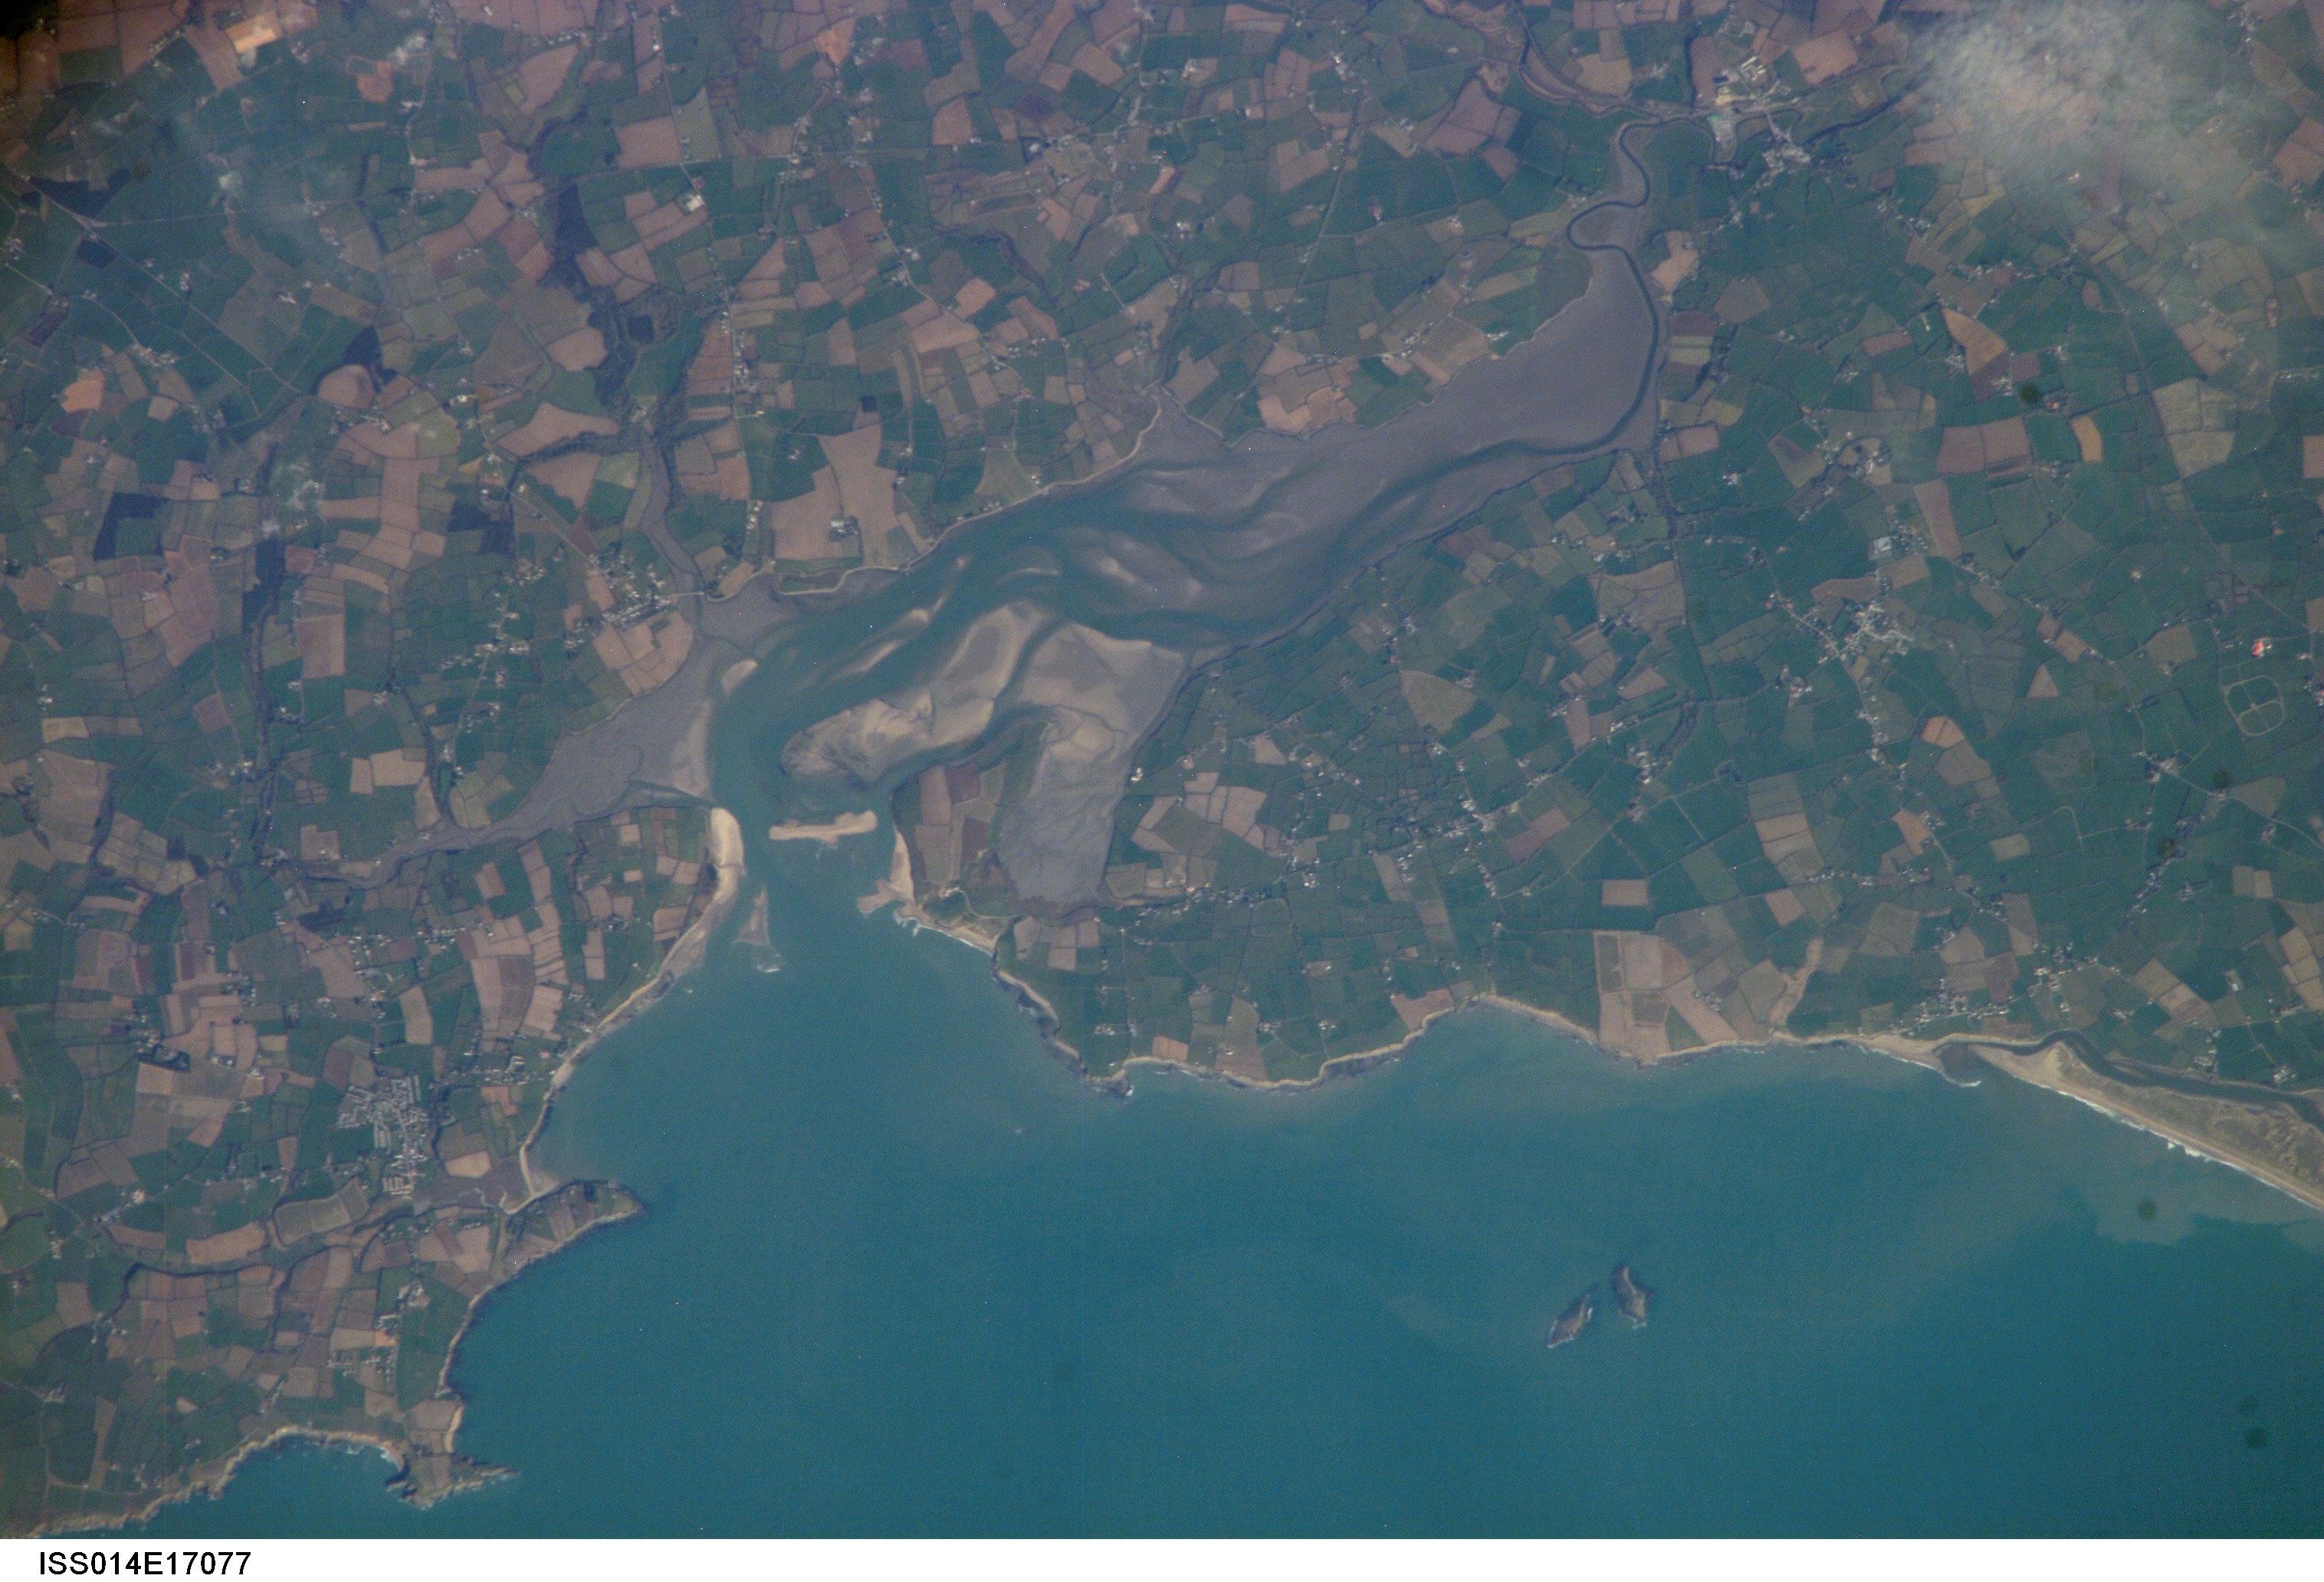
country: IRELAND
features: BALLYTEIGE BAY, BANNOW
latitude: 52.2
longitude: -6.8
